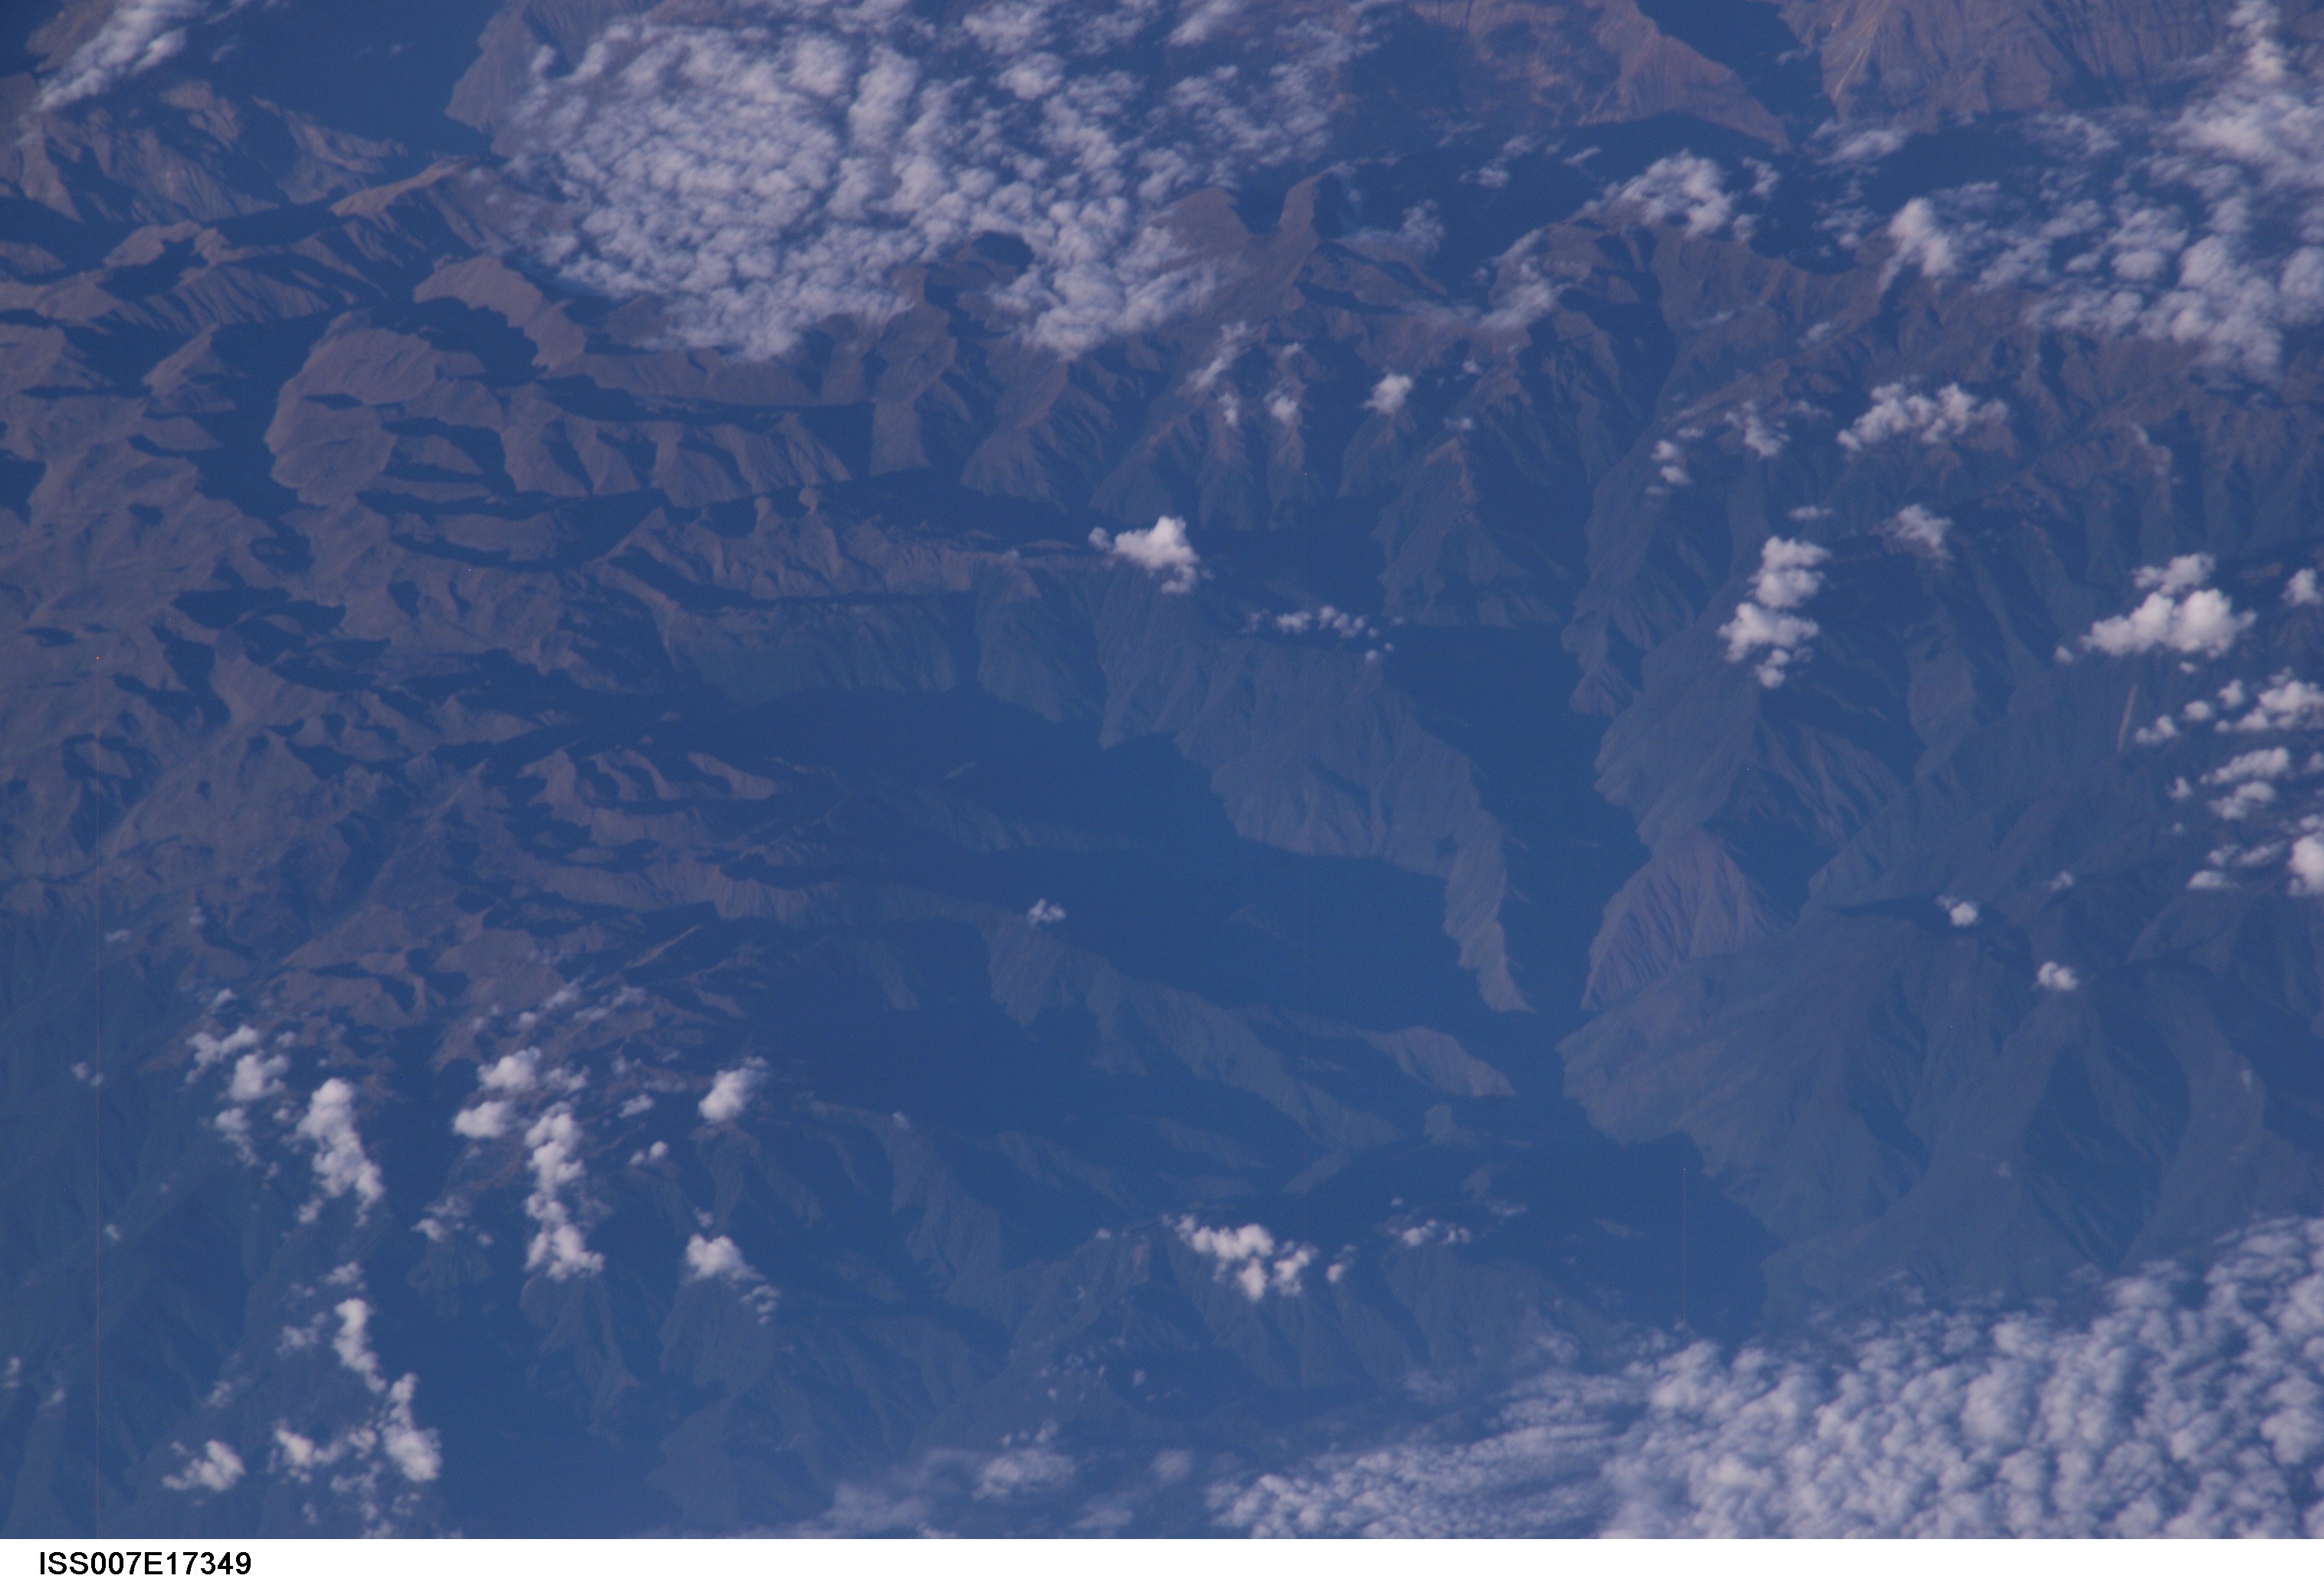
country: PERU
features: ANDES MOUNTAIN RANGE
